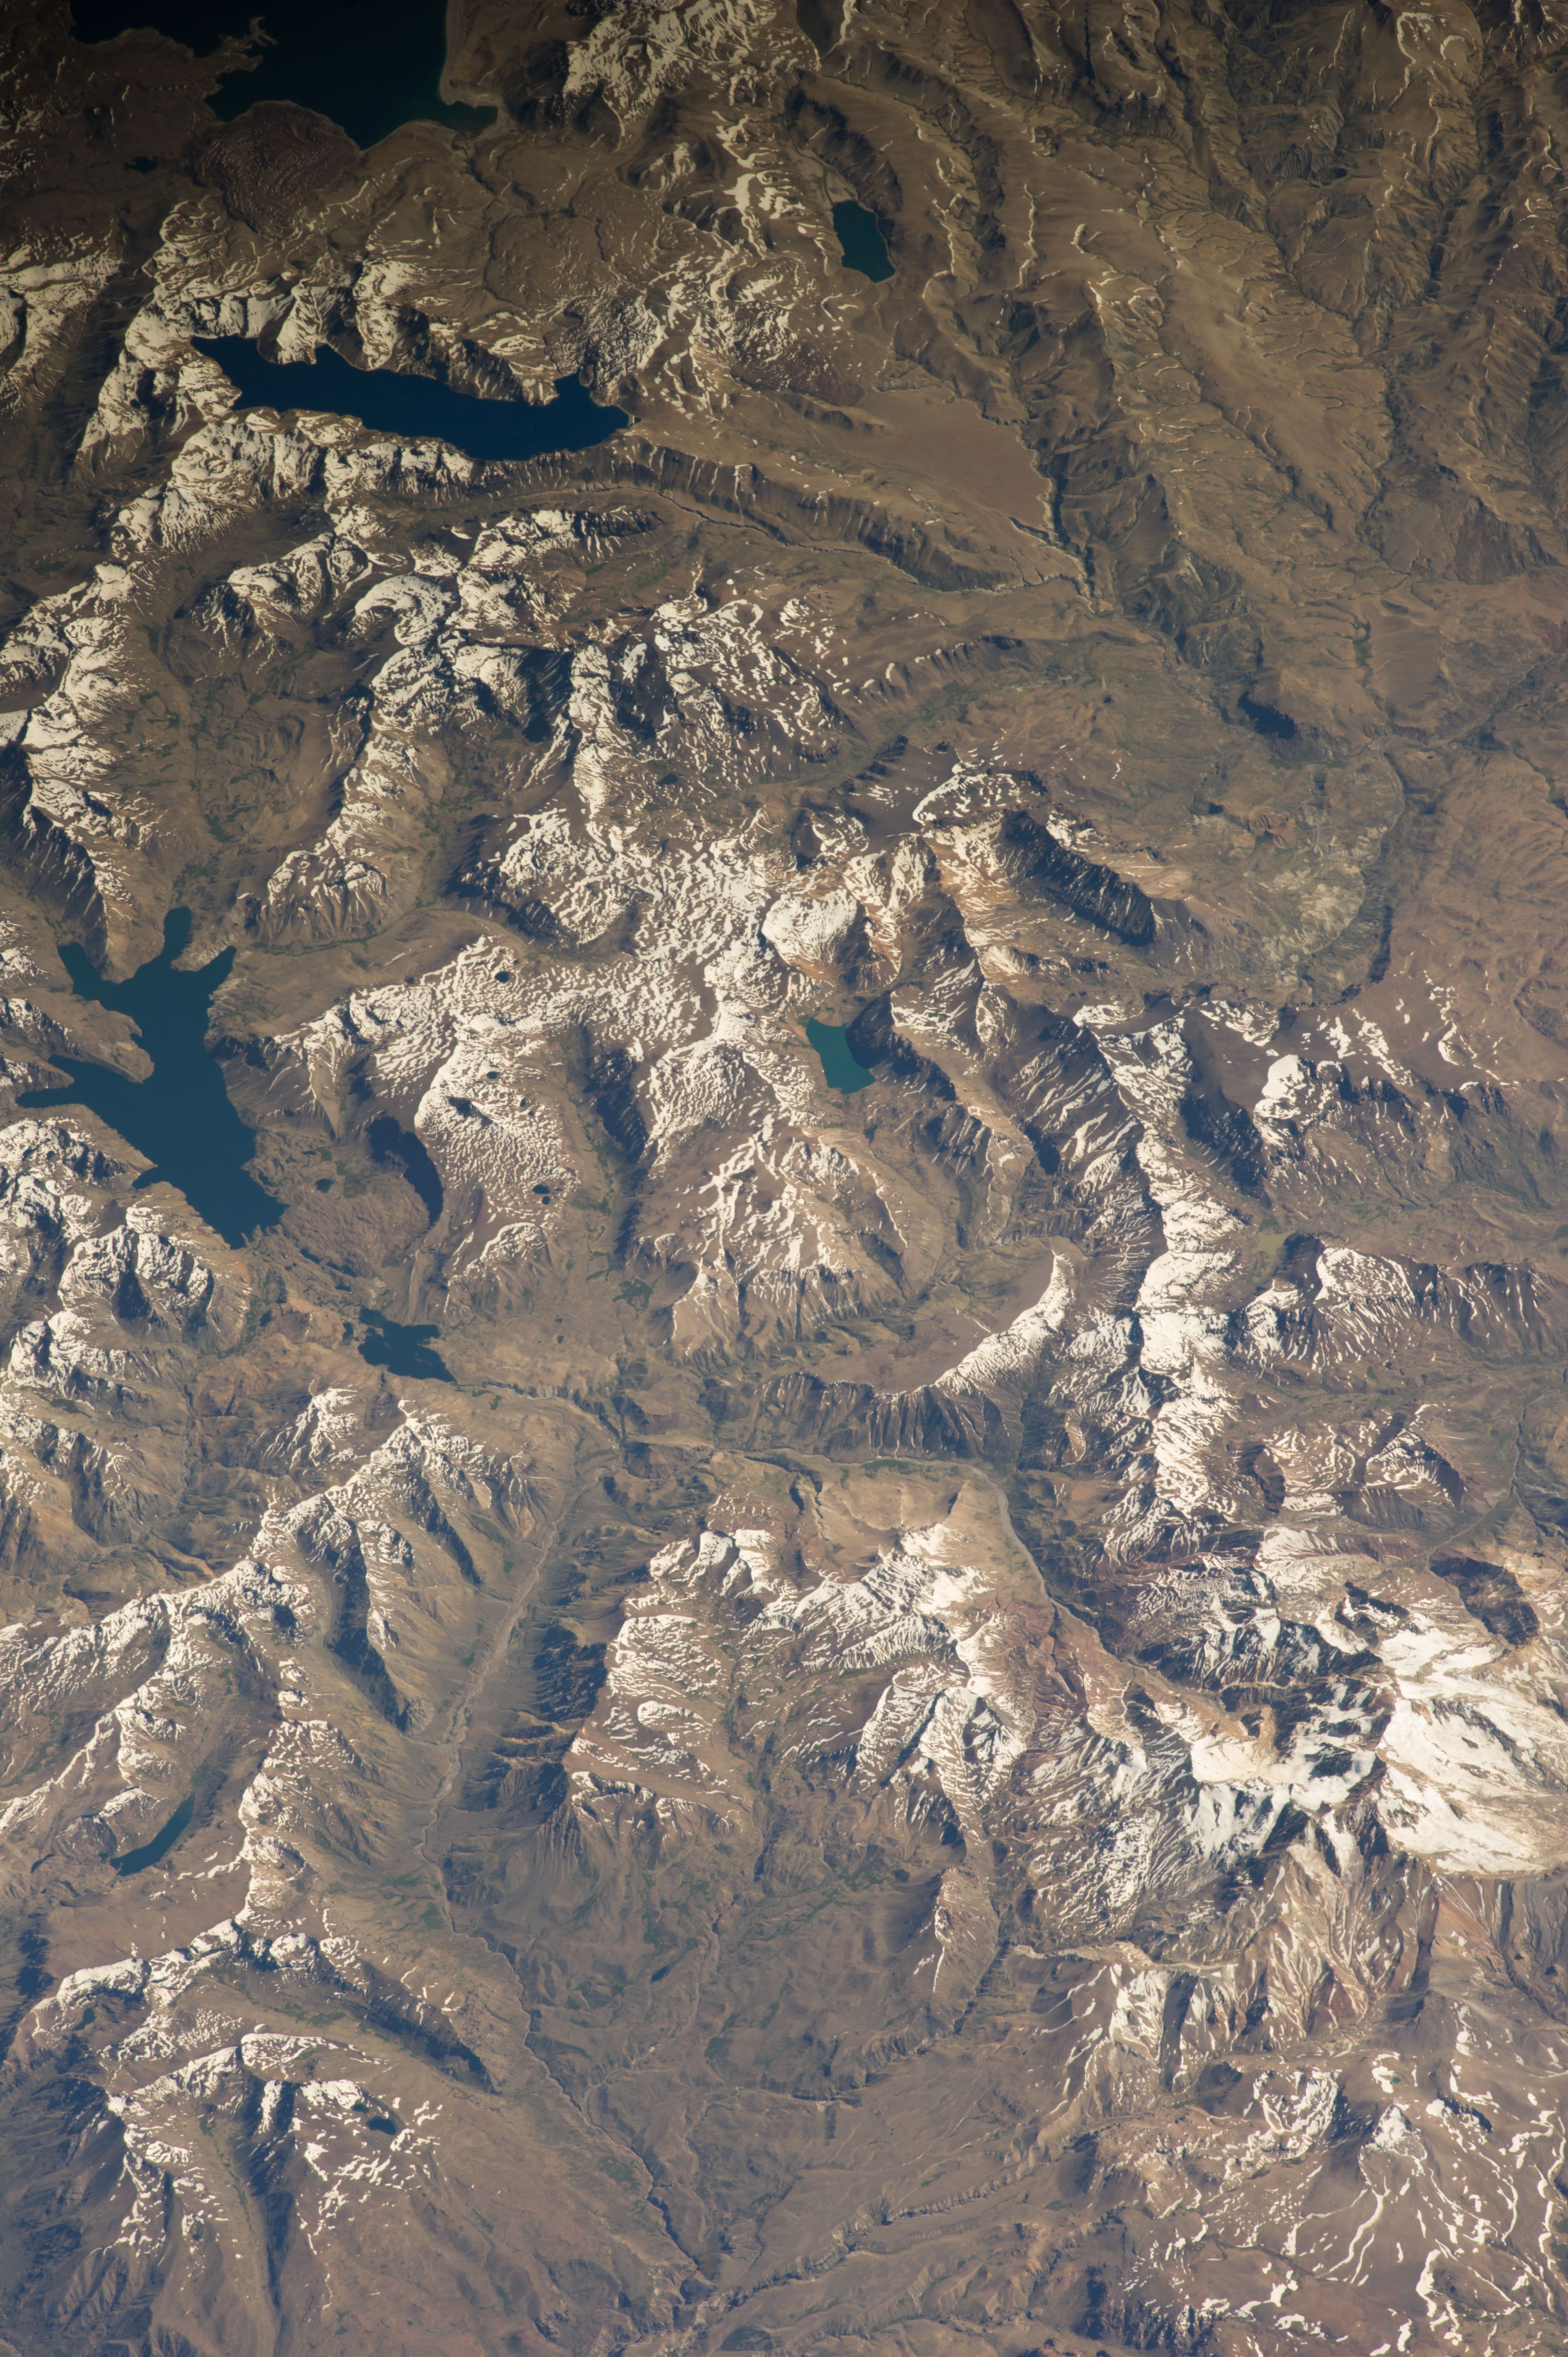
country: ARGENTINA
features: FEA L., VARVARCO CAMPOS L.
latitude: -36.4
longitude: -70.4
